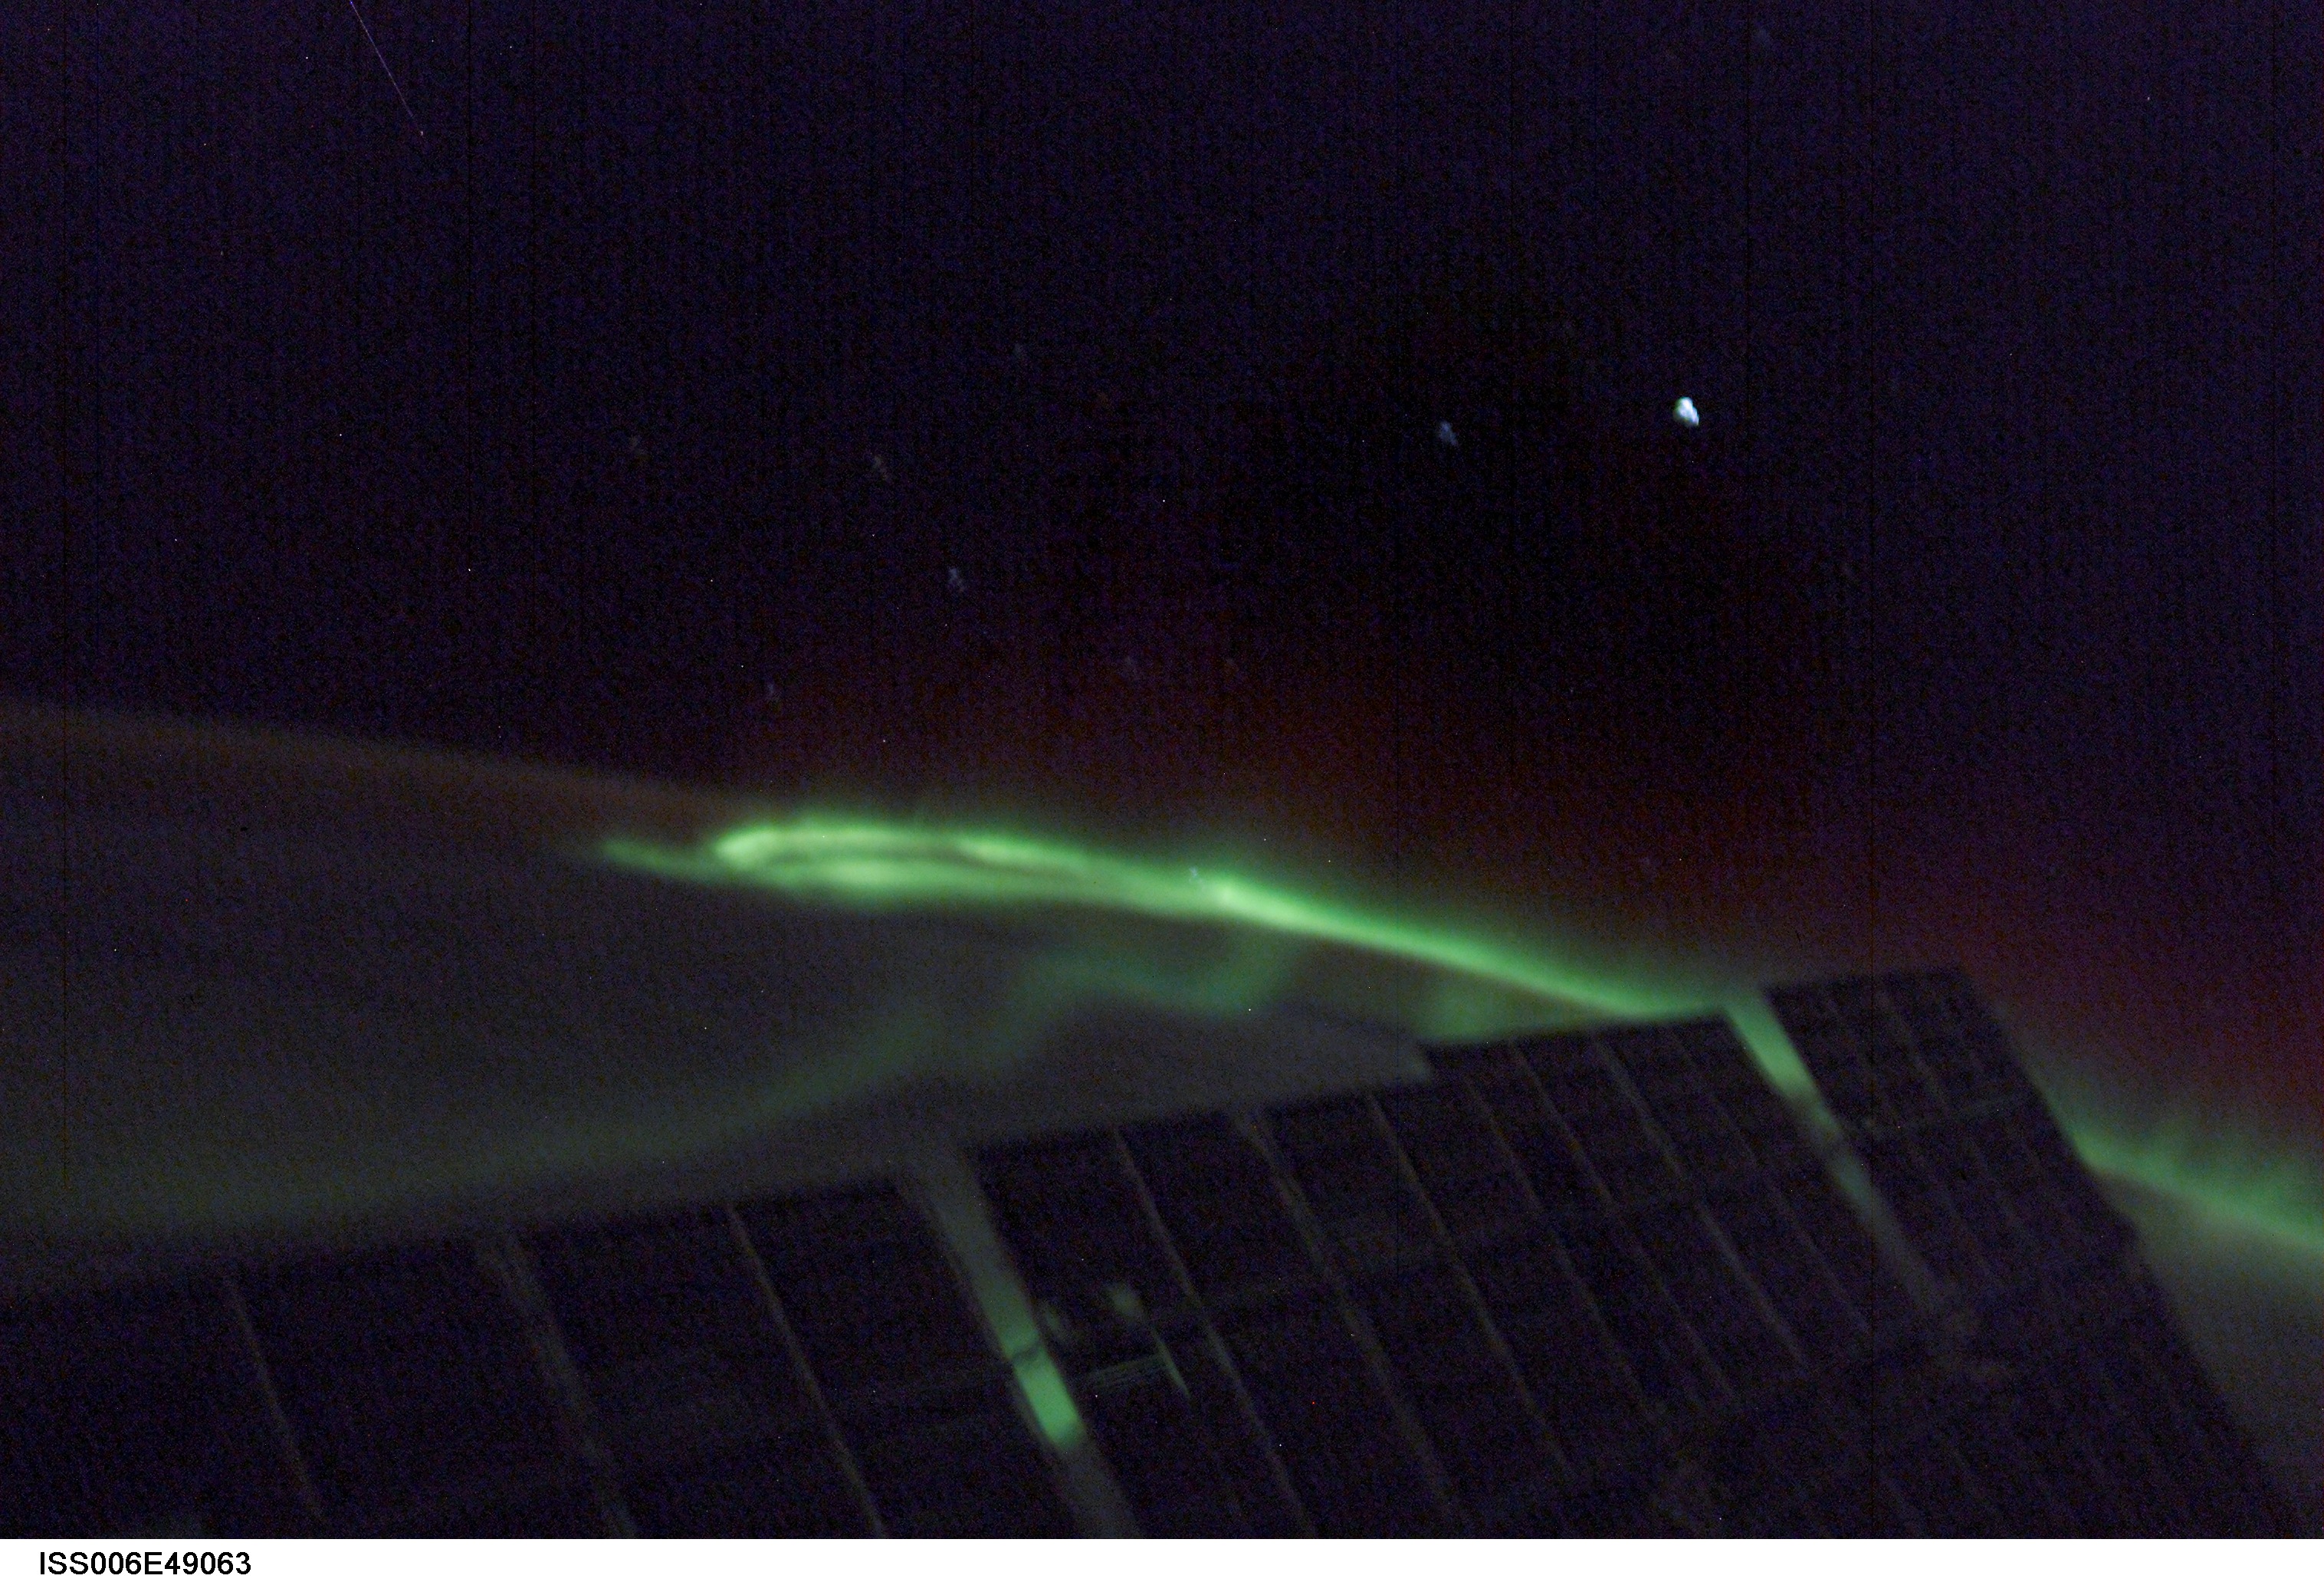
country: AURORA
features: AURORA AUSTRALIS, ISS, STARS
